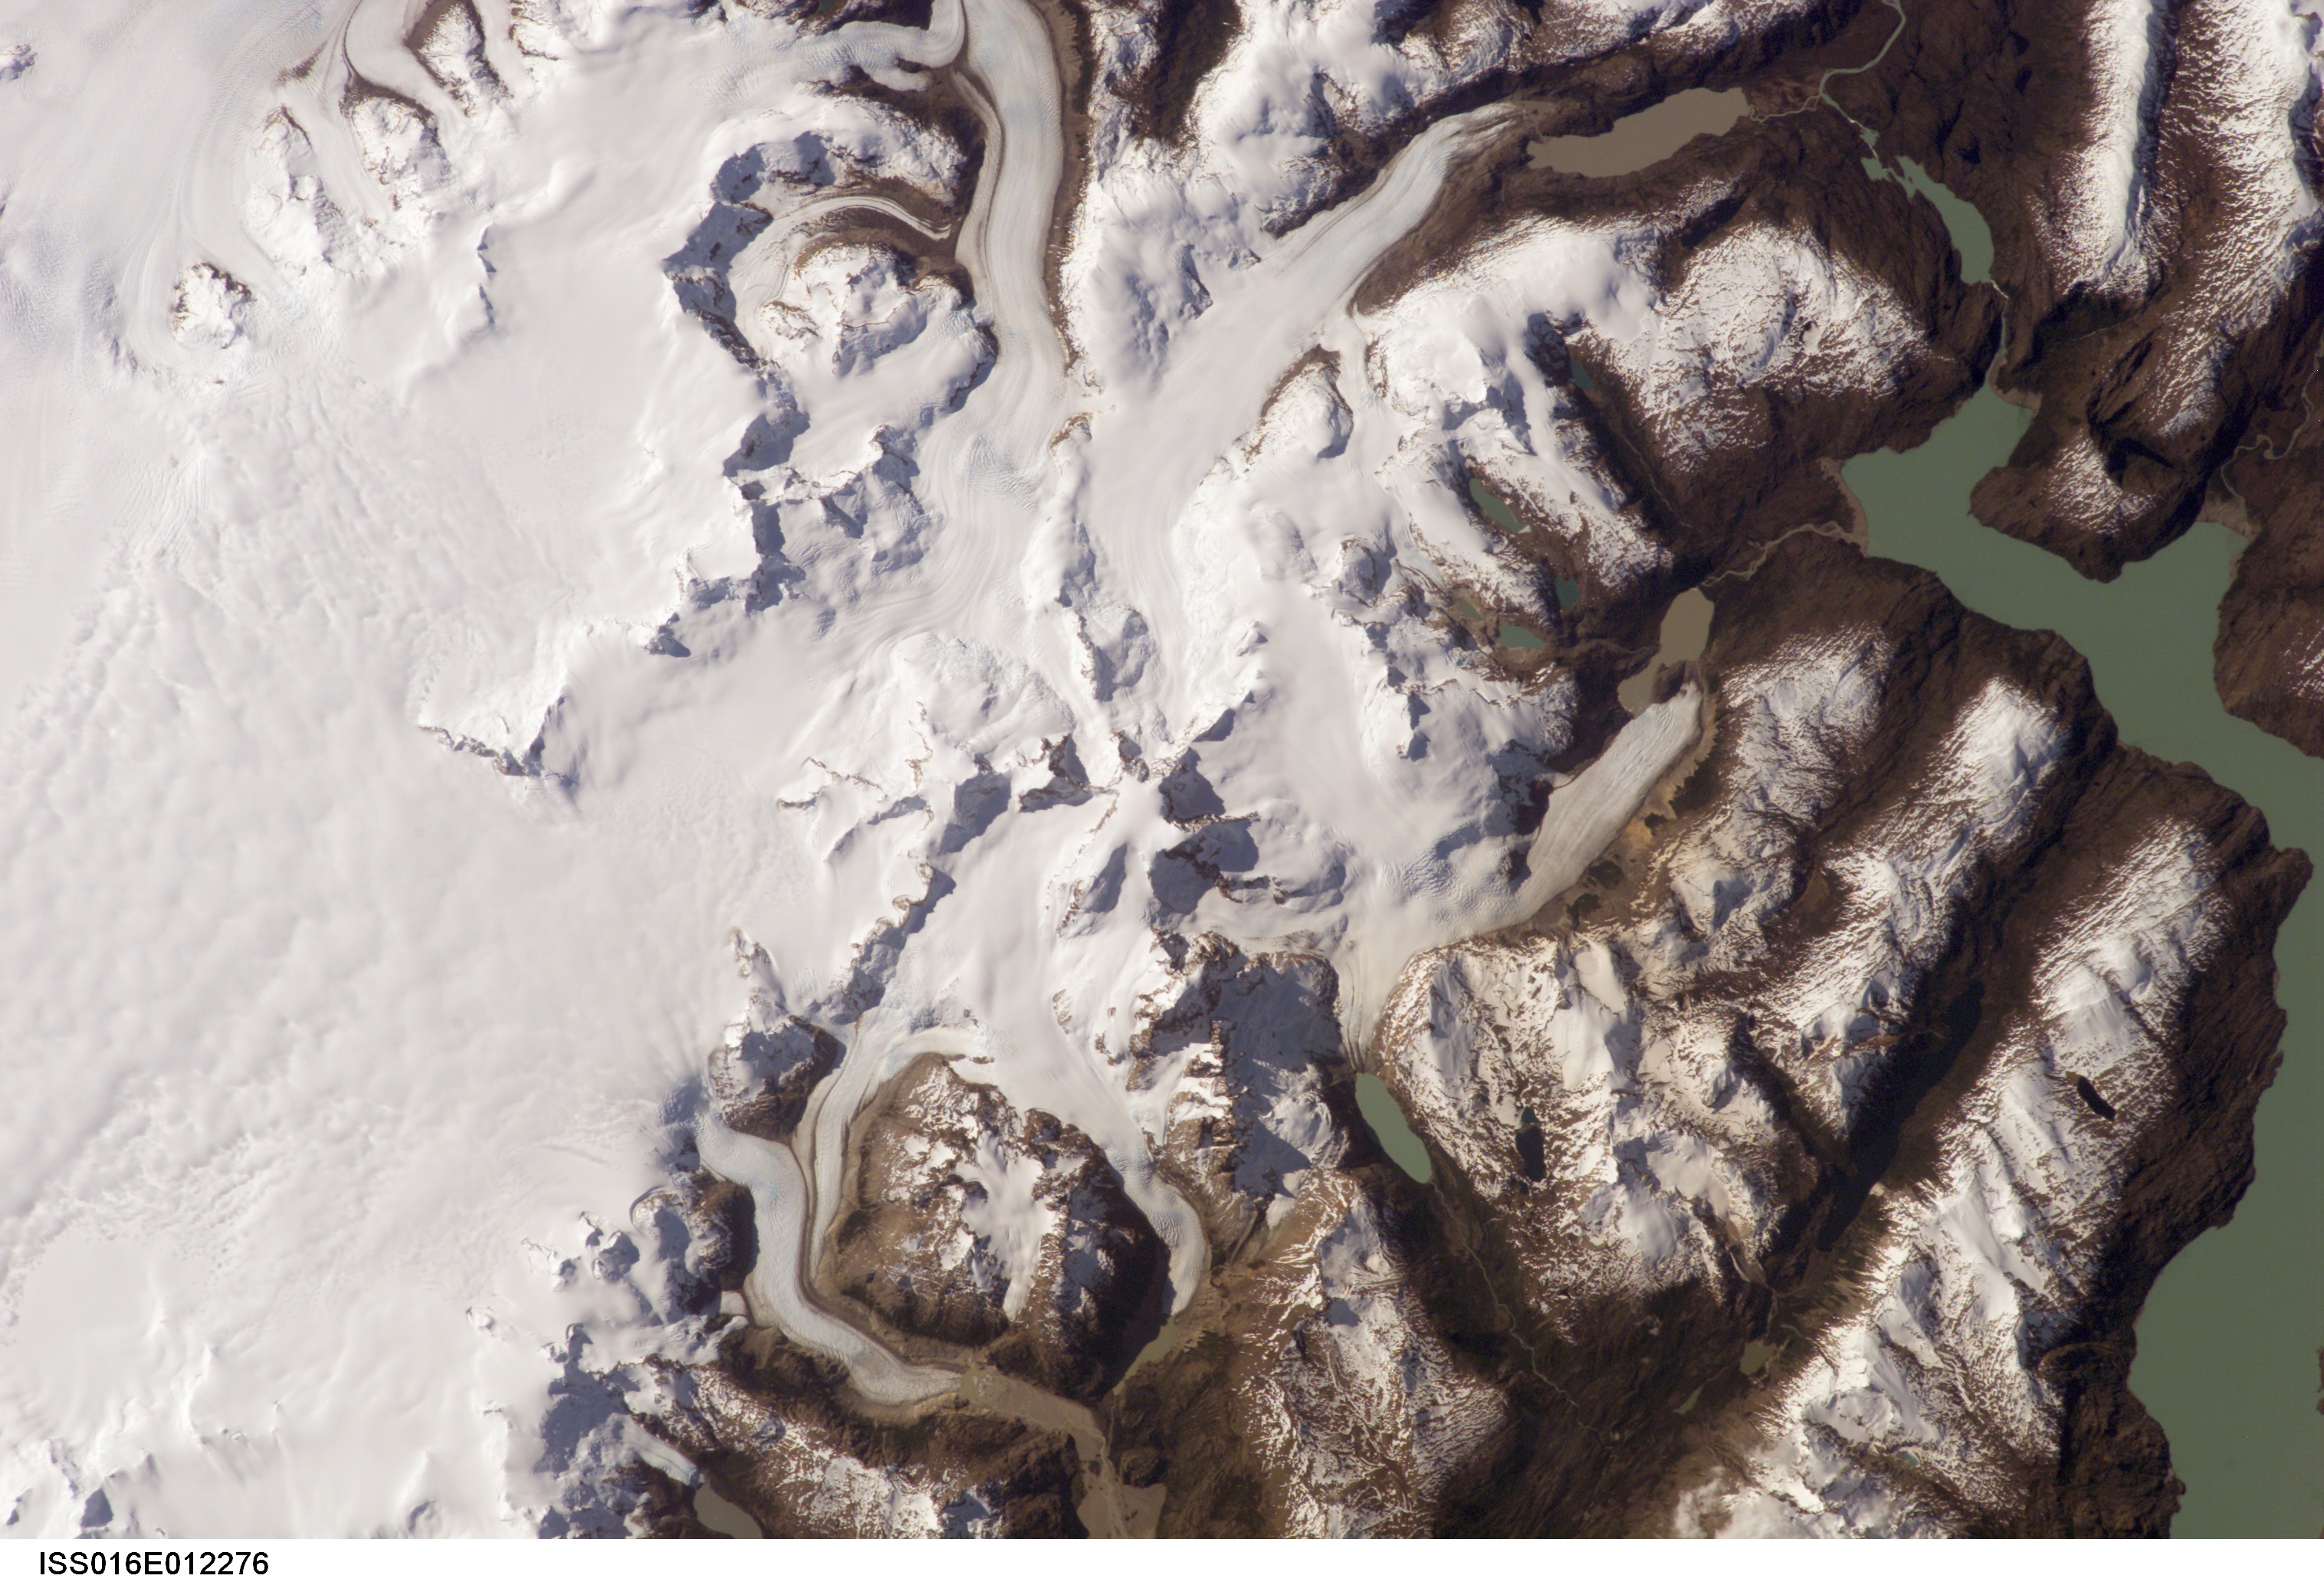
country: CHILE
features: S. PATAGONIA ICE FIELD, GLACIERS
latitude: -48.5
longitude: -73.0
